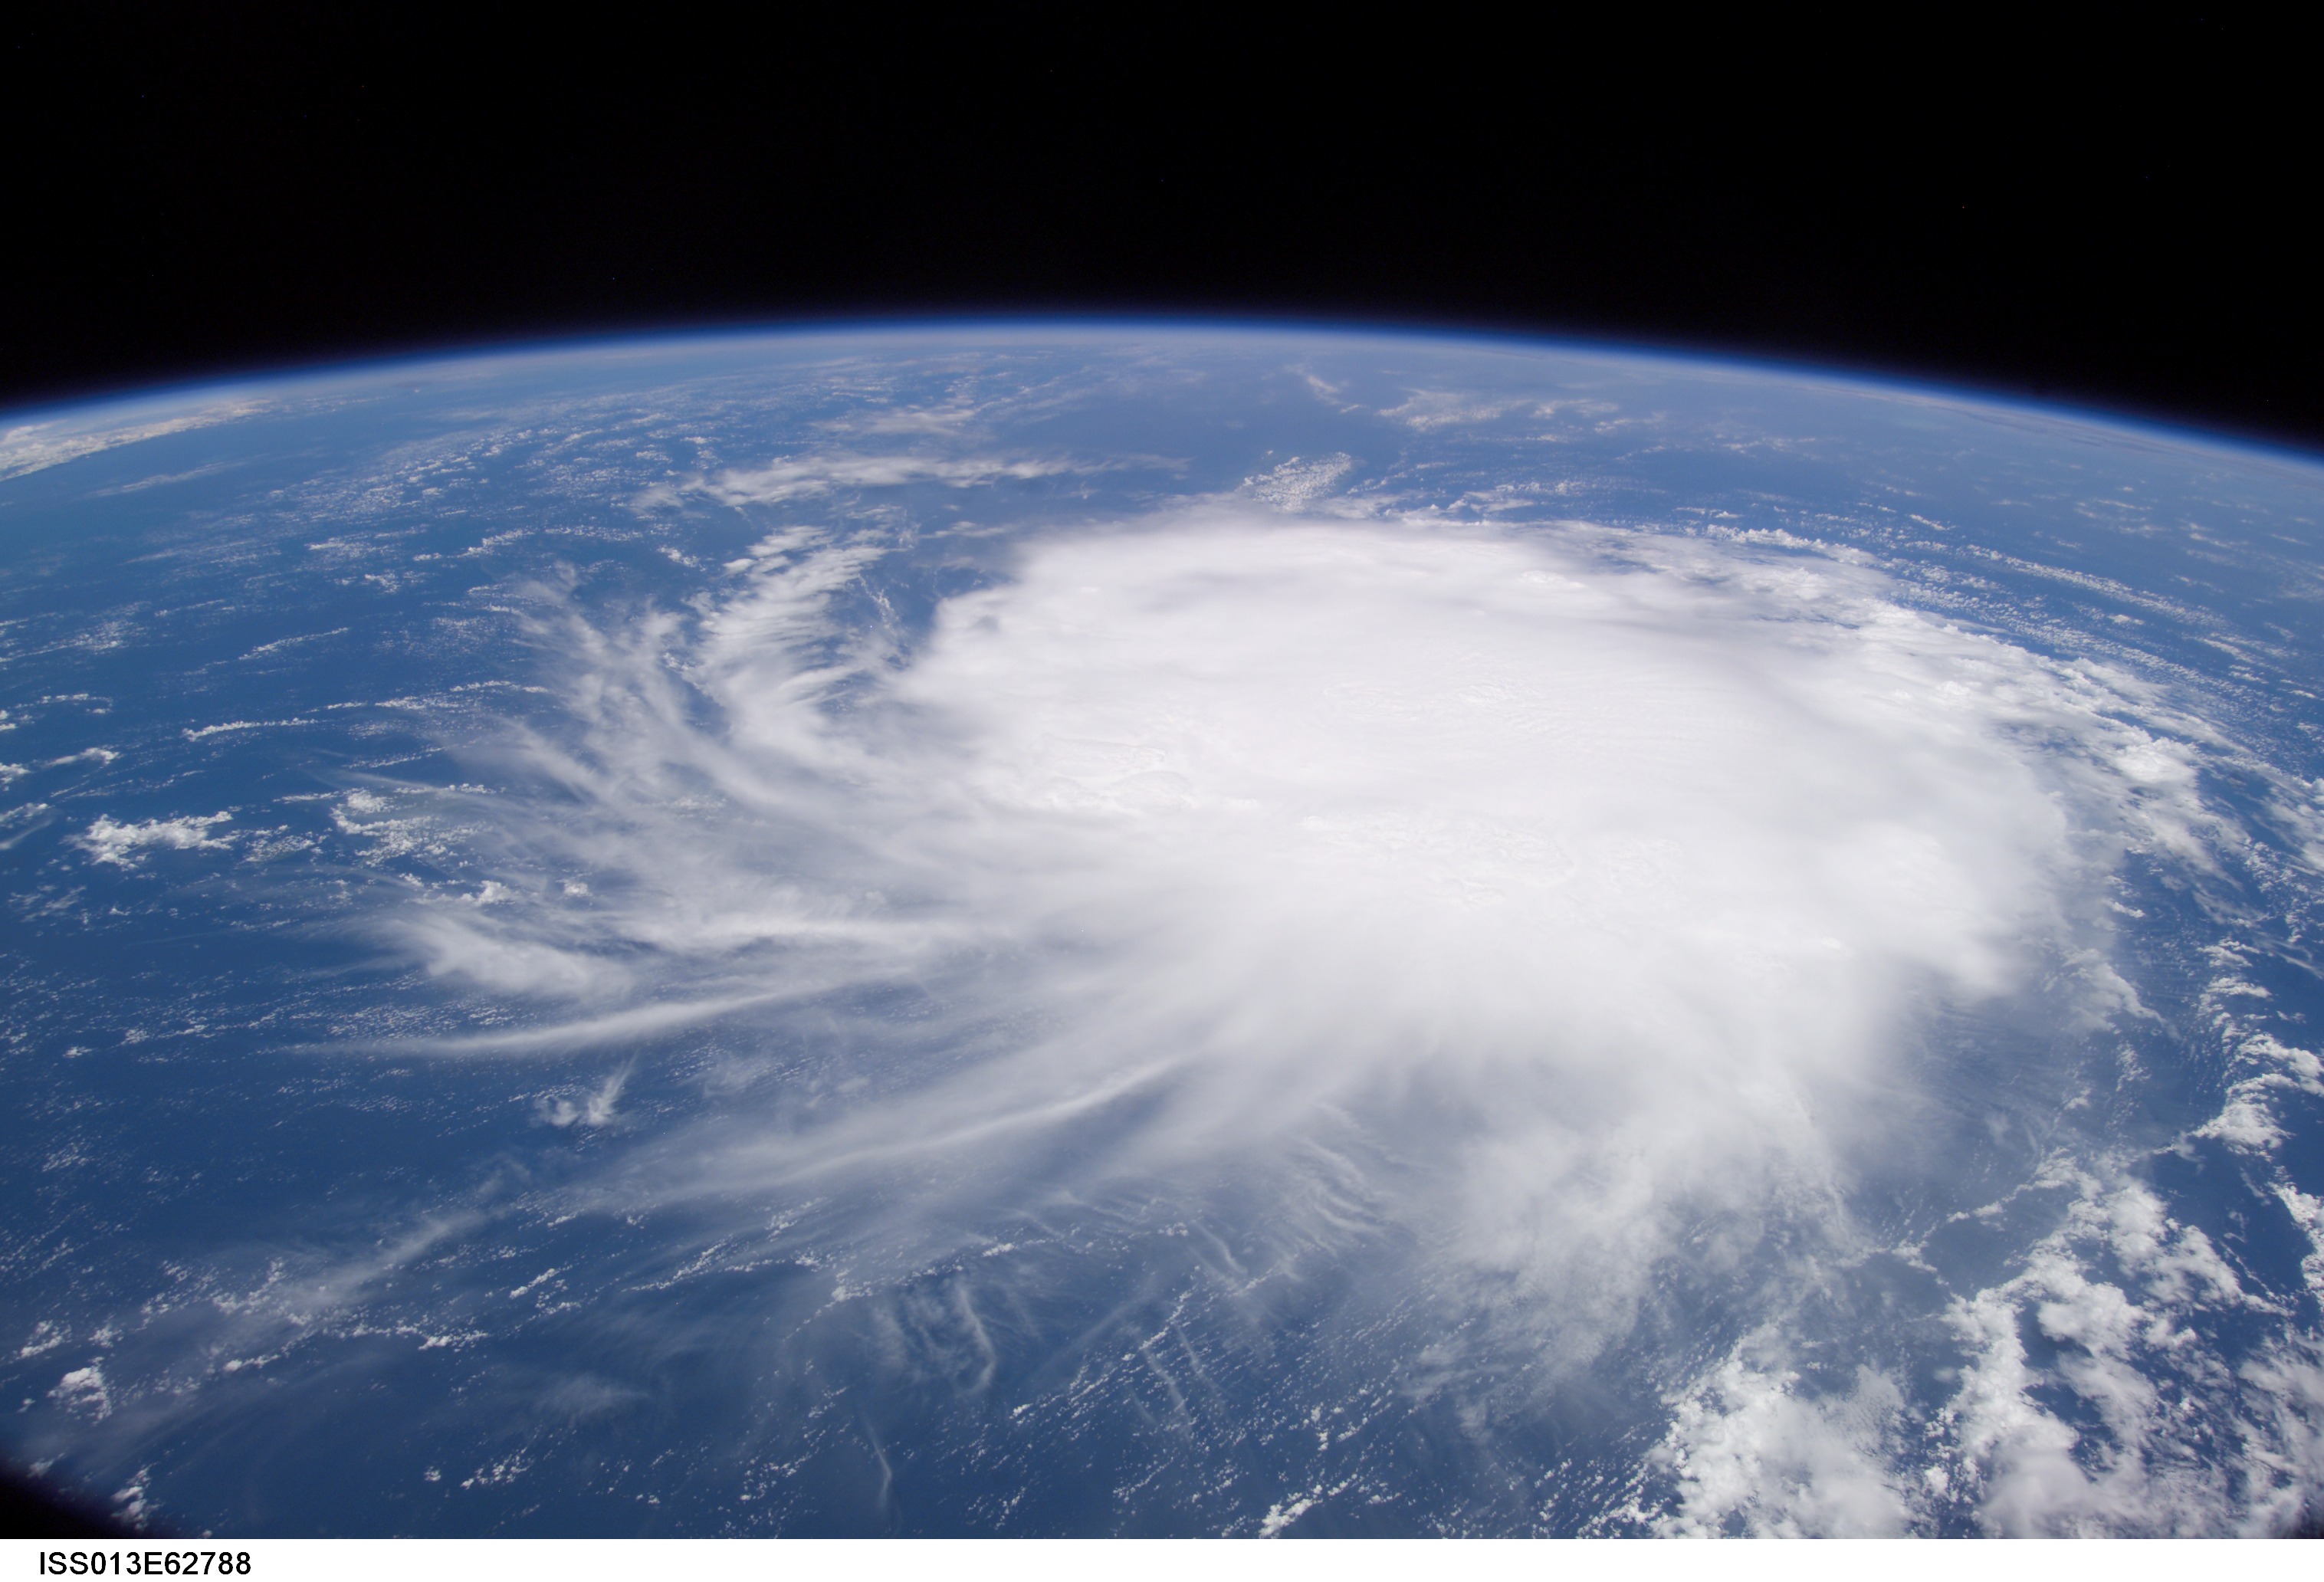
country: ATLANTIC OCEAN
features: PAN-TROPICAL STORM CHRIS
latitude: 19.2
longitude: -63.4
